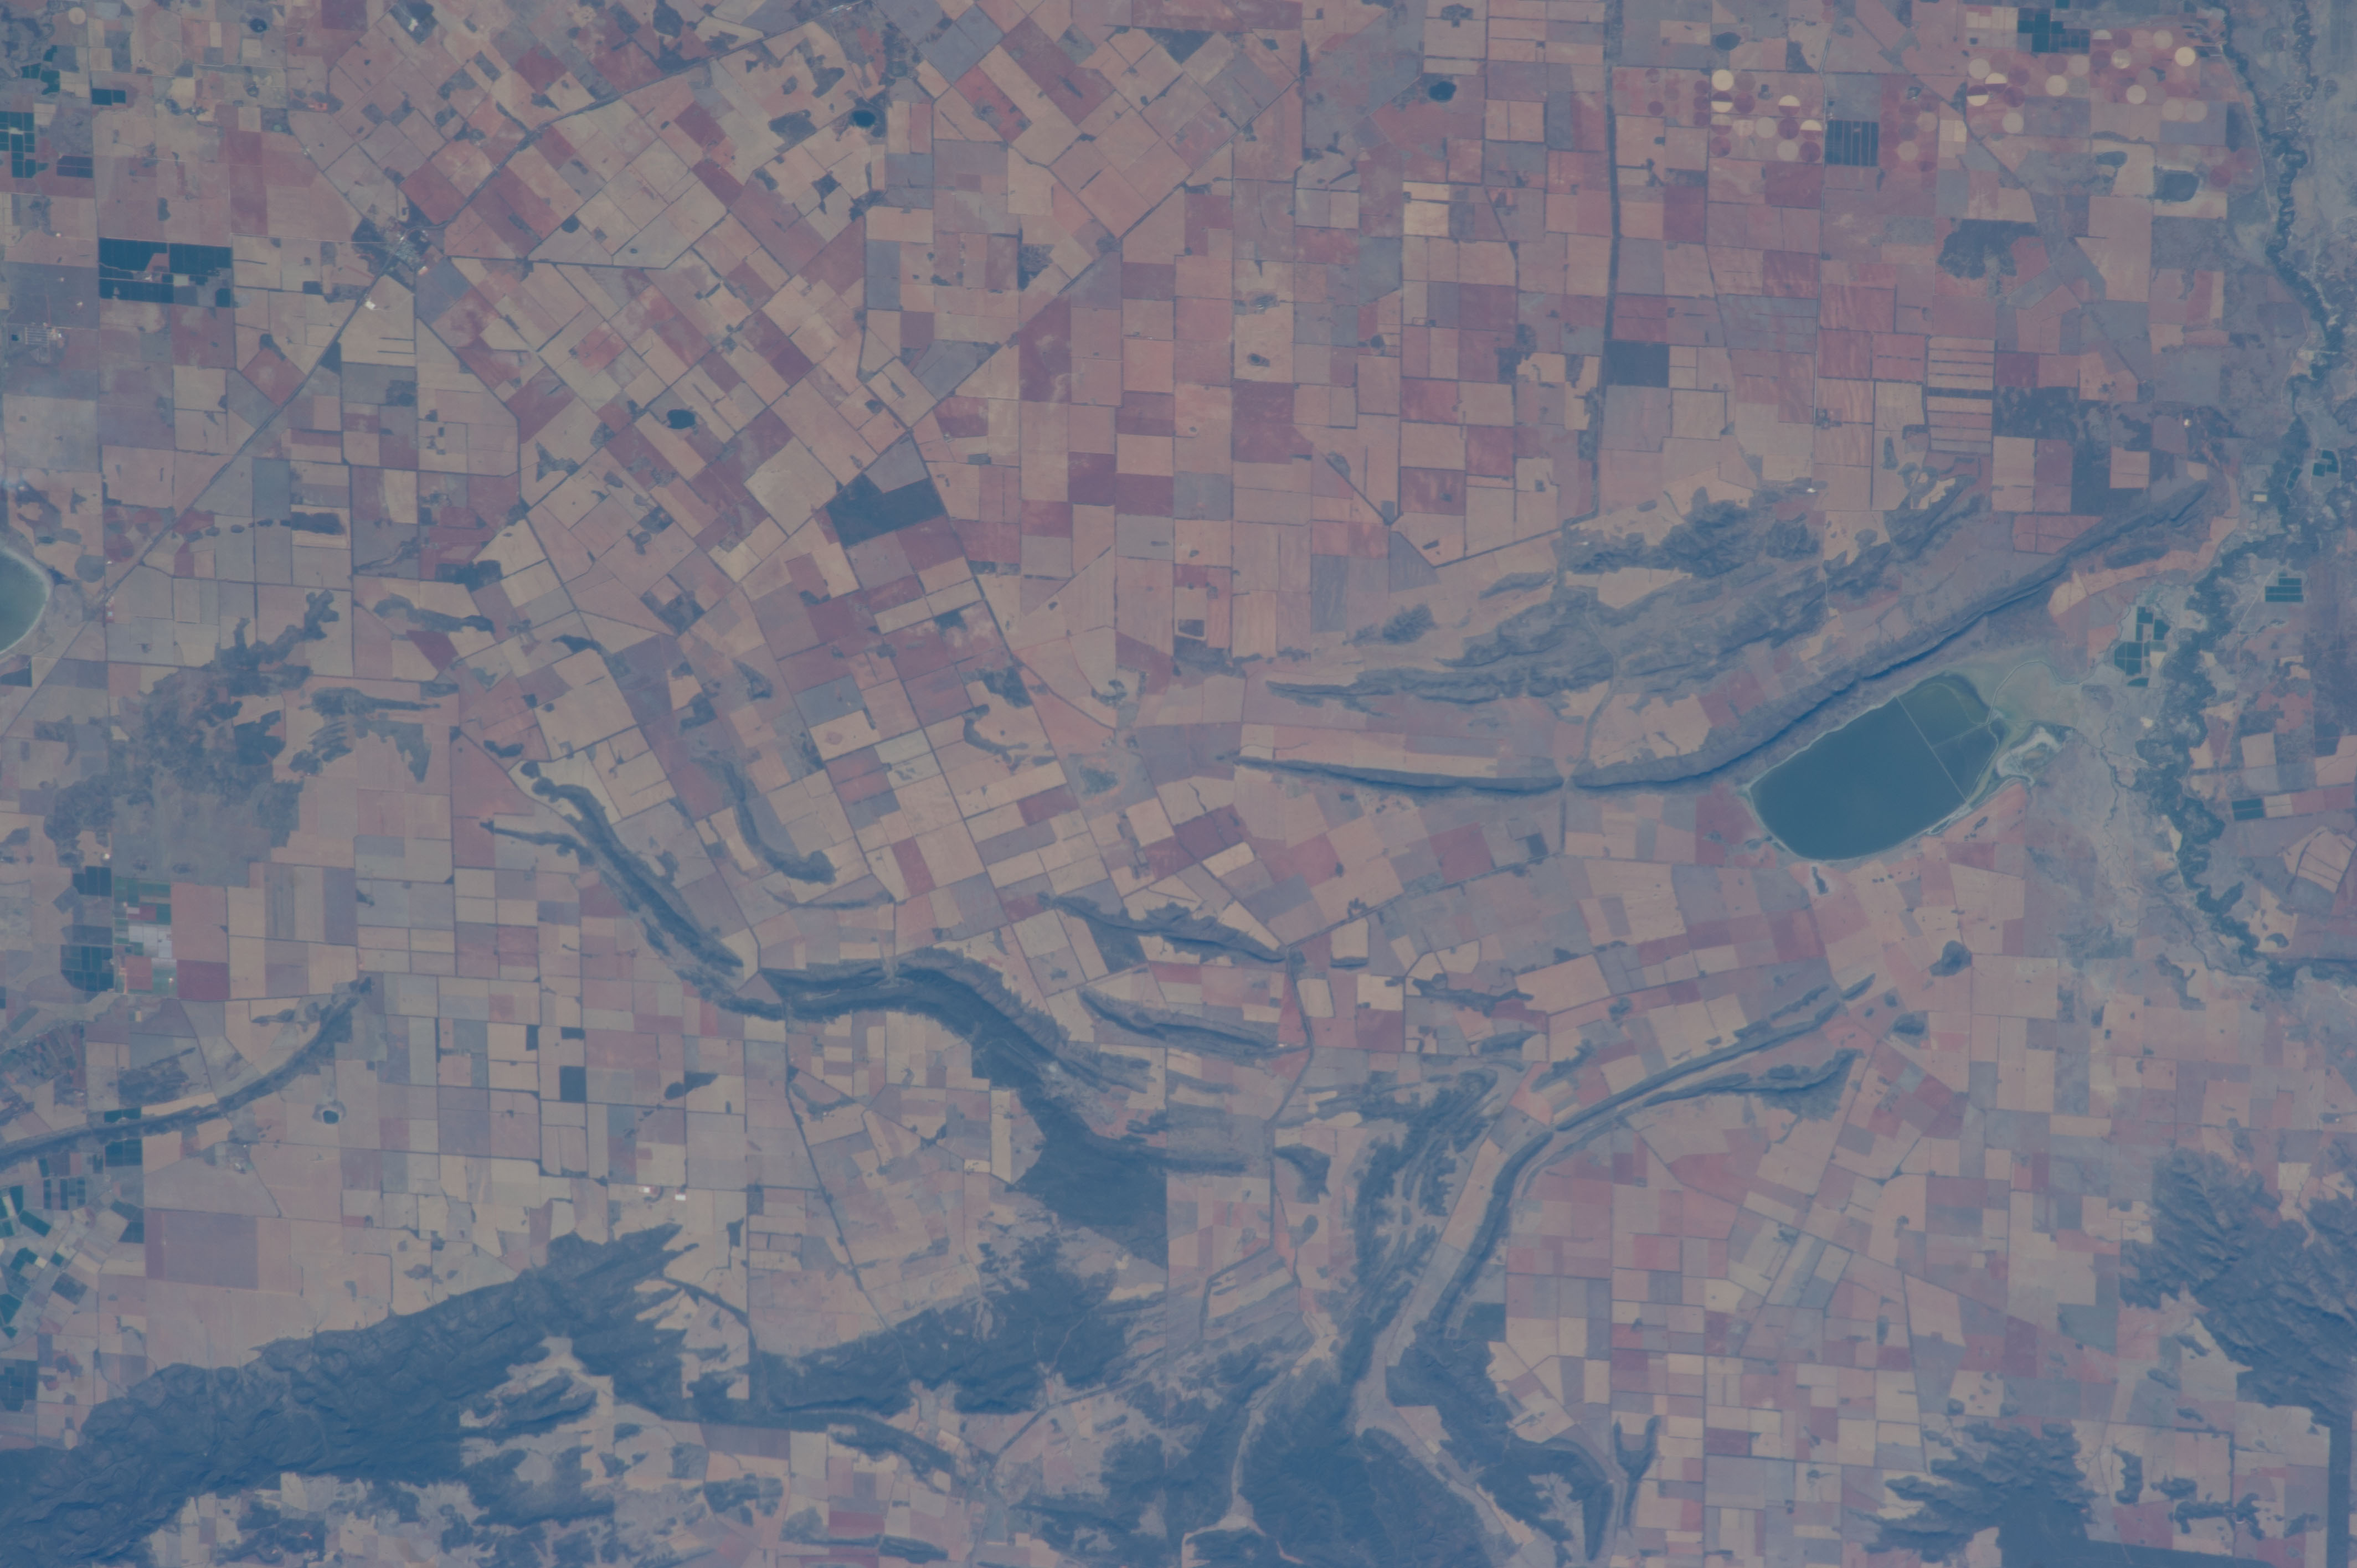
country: AUSTRALIA-NSW
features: AGR., LAKE BREWSTER, ROADS
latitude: -33.7
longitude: 146.0
